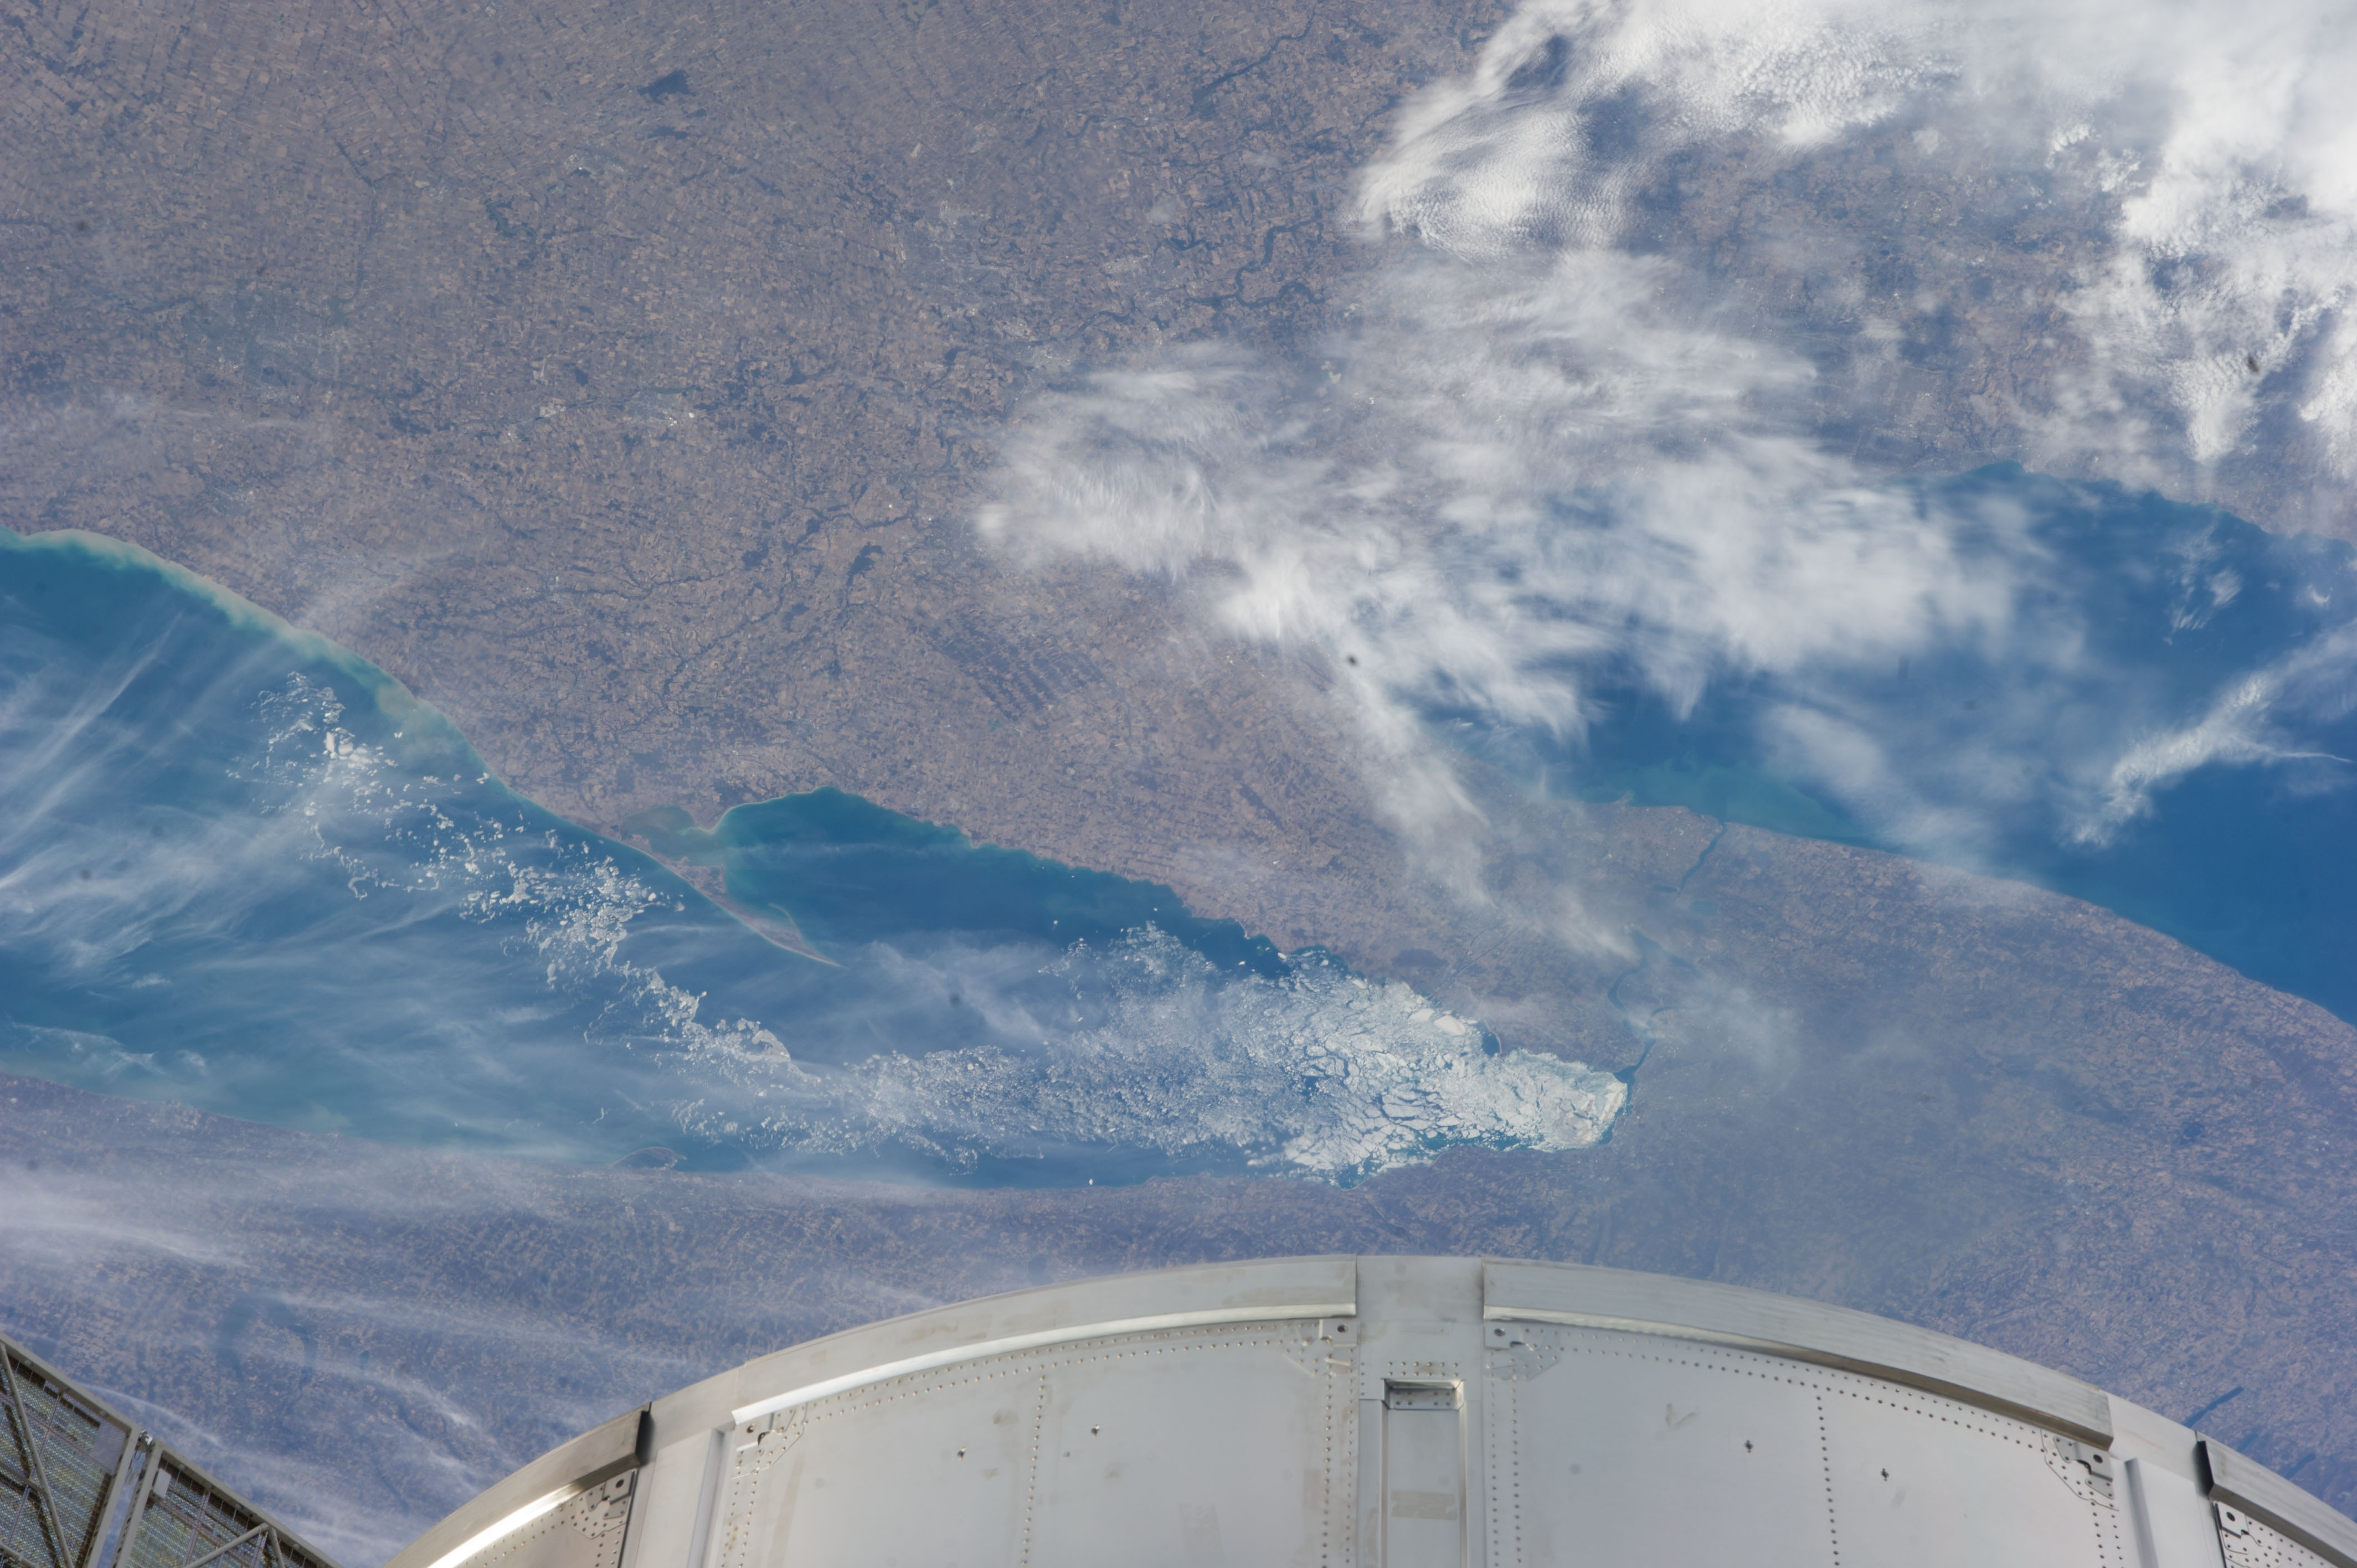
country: CANADA-O
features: LAKE ERIE, LONG POINT NATIONAL WILDLIFE AREA, BUFFALO, NIAGRA FALLS, LAKE ONTARIO, HAMILTON
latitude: 42.9
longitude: -79.7
